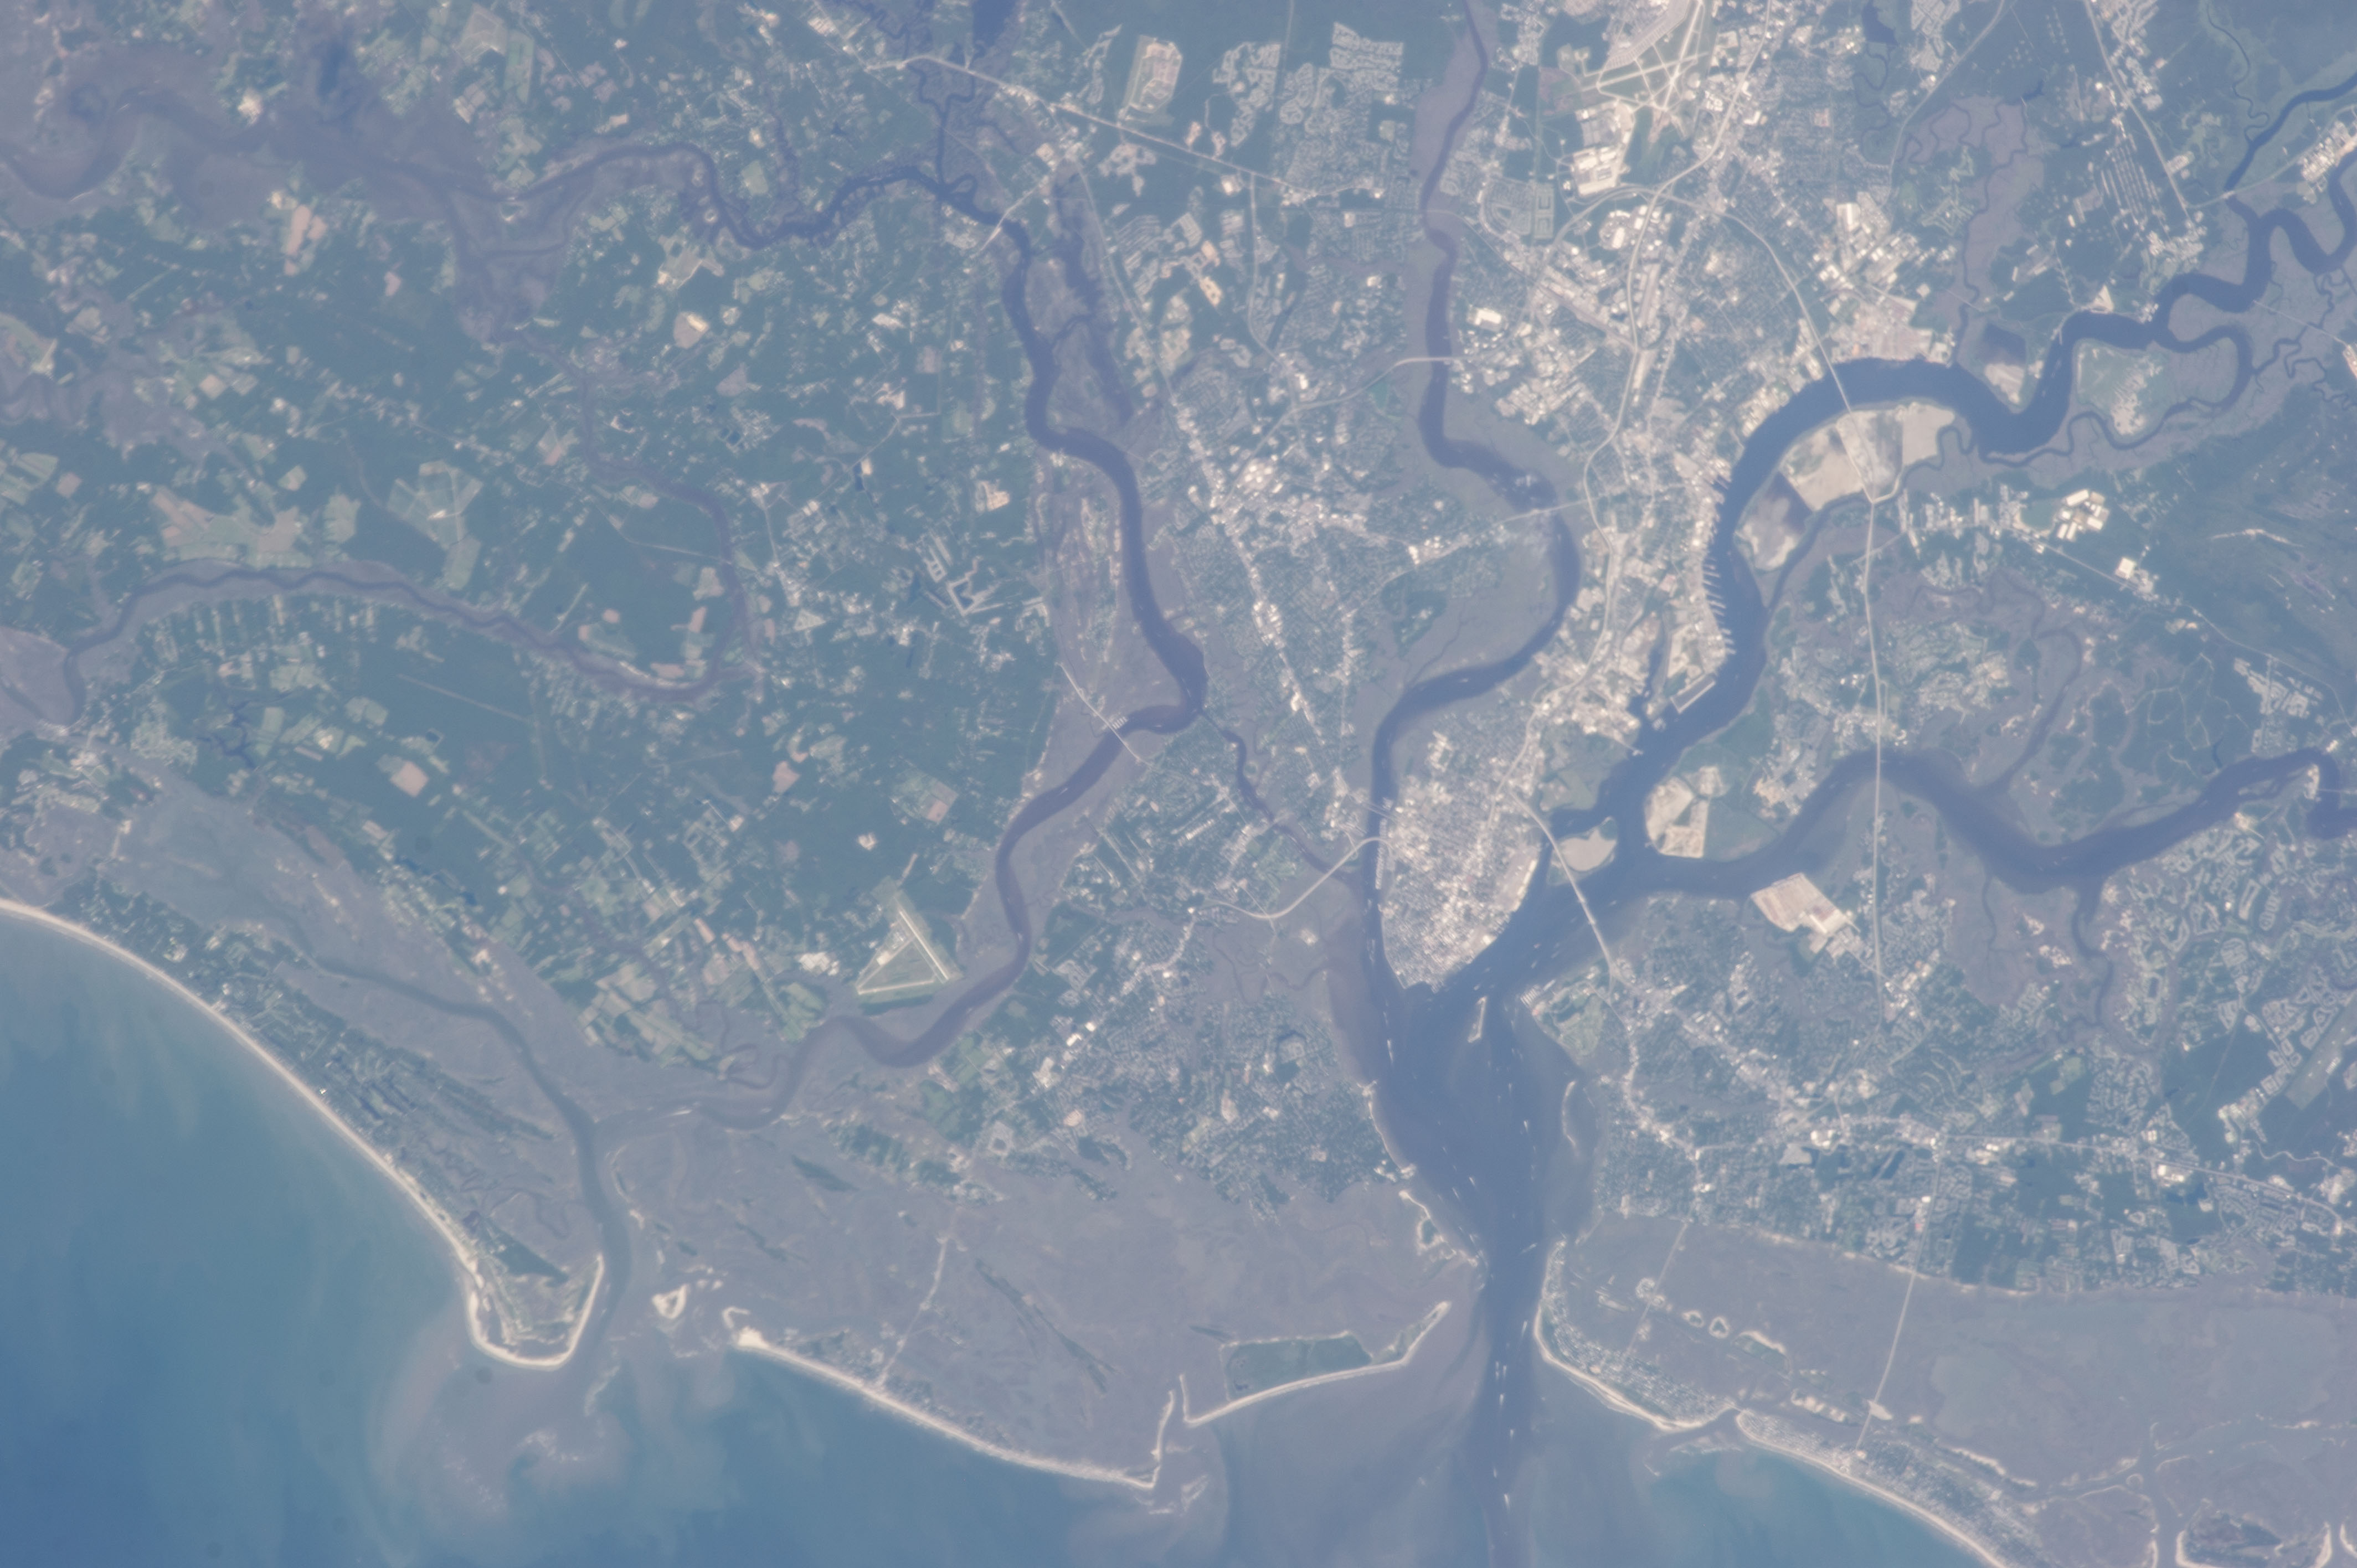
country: USA-SOUTH CAROLINA
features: CHARLESTON, HARBOR, FOLLY I., SULLIVANS I., WETLANDS, ROADS, SED., BRIDGES
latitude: 32.8
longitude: -80.0
